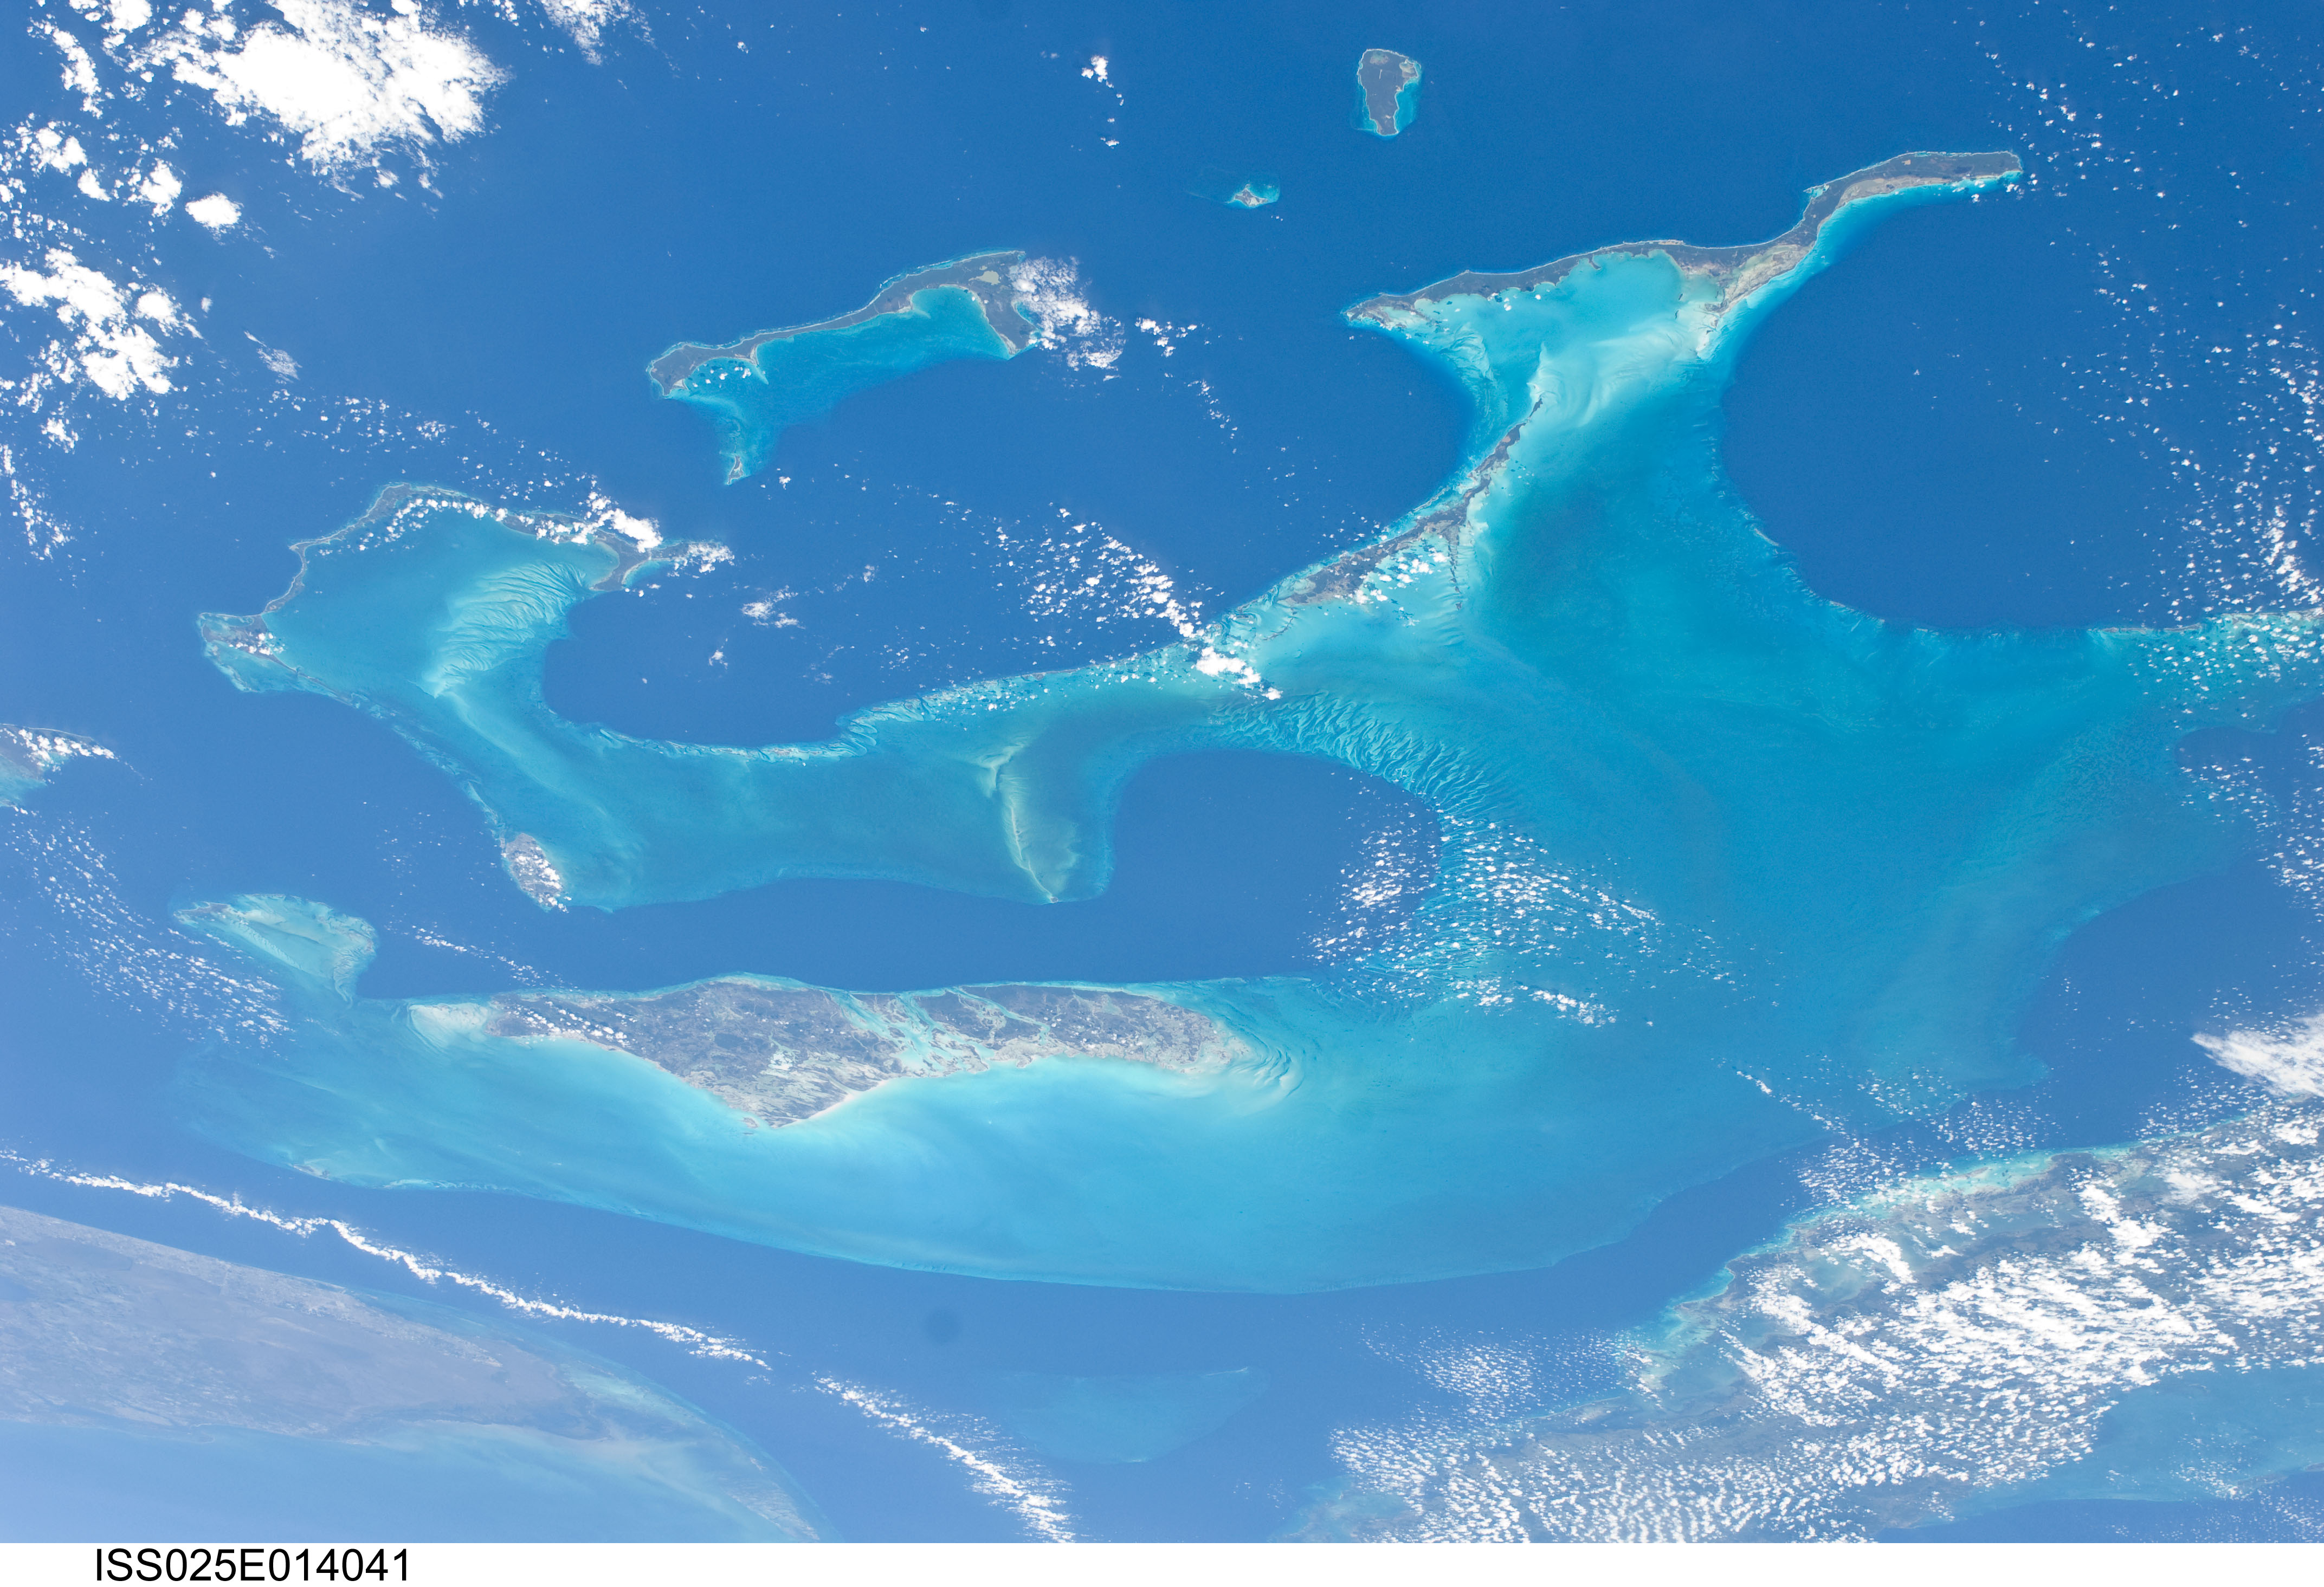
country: BAHAMAS
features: ATLANTIC O., ANDROS I., S. FLORIDA, CUBA, REEFS
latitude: 23.5
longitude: -76.5
